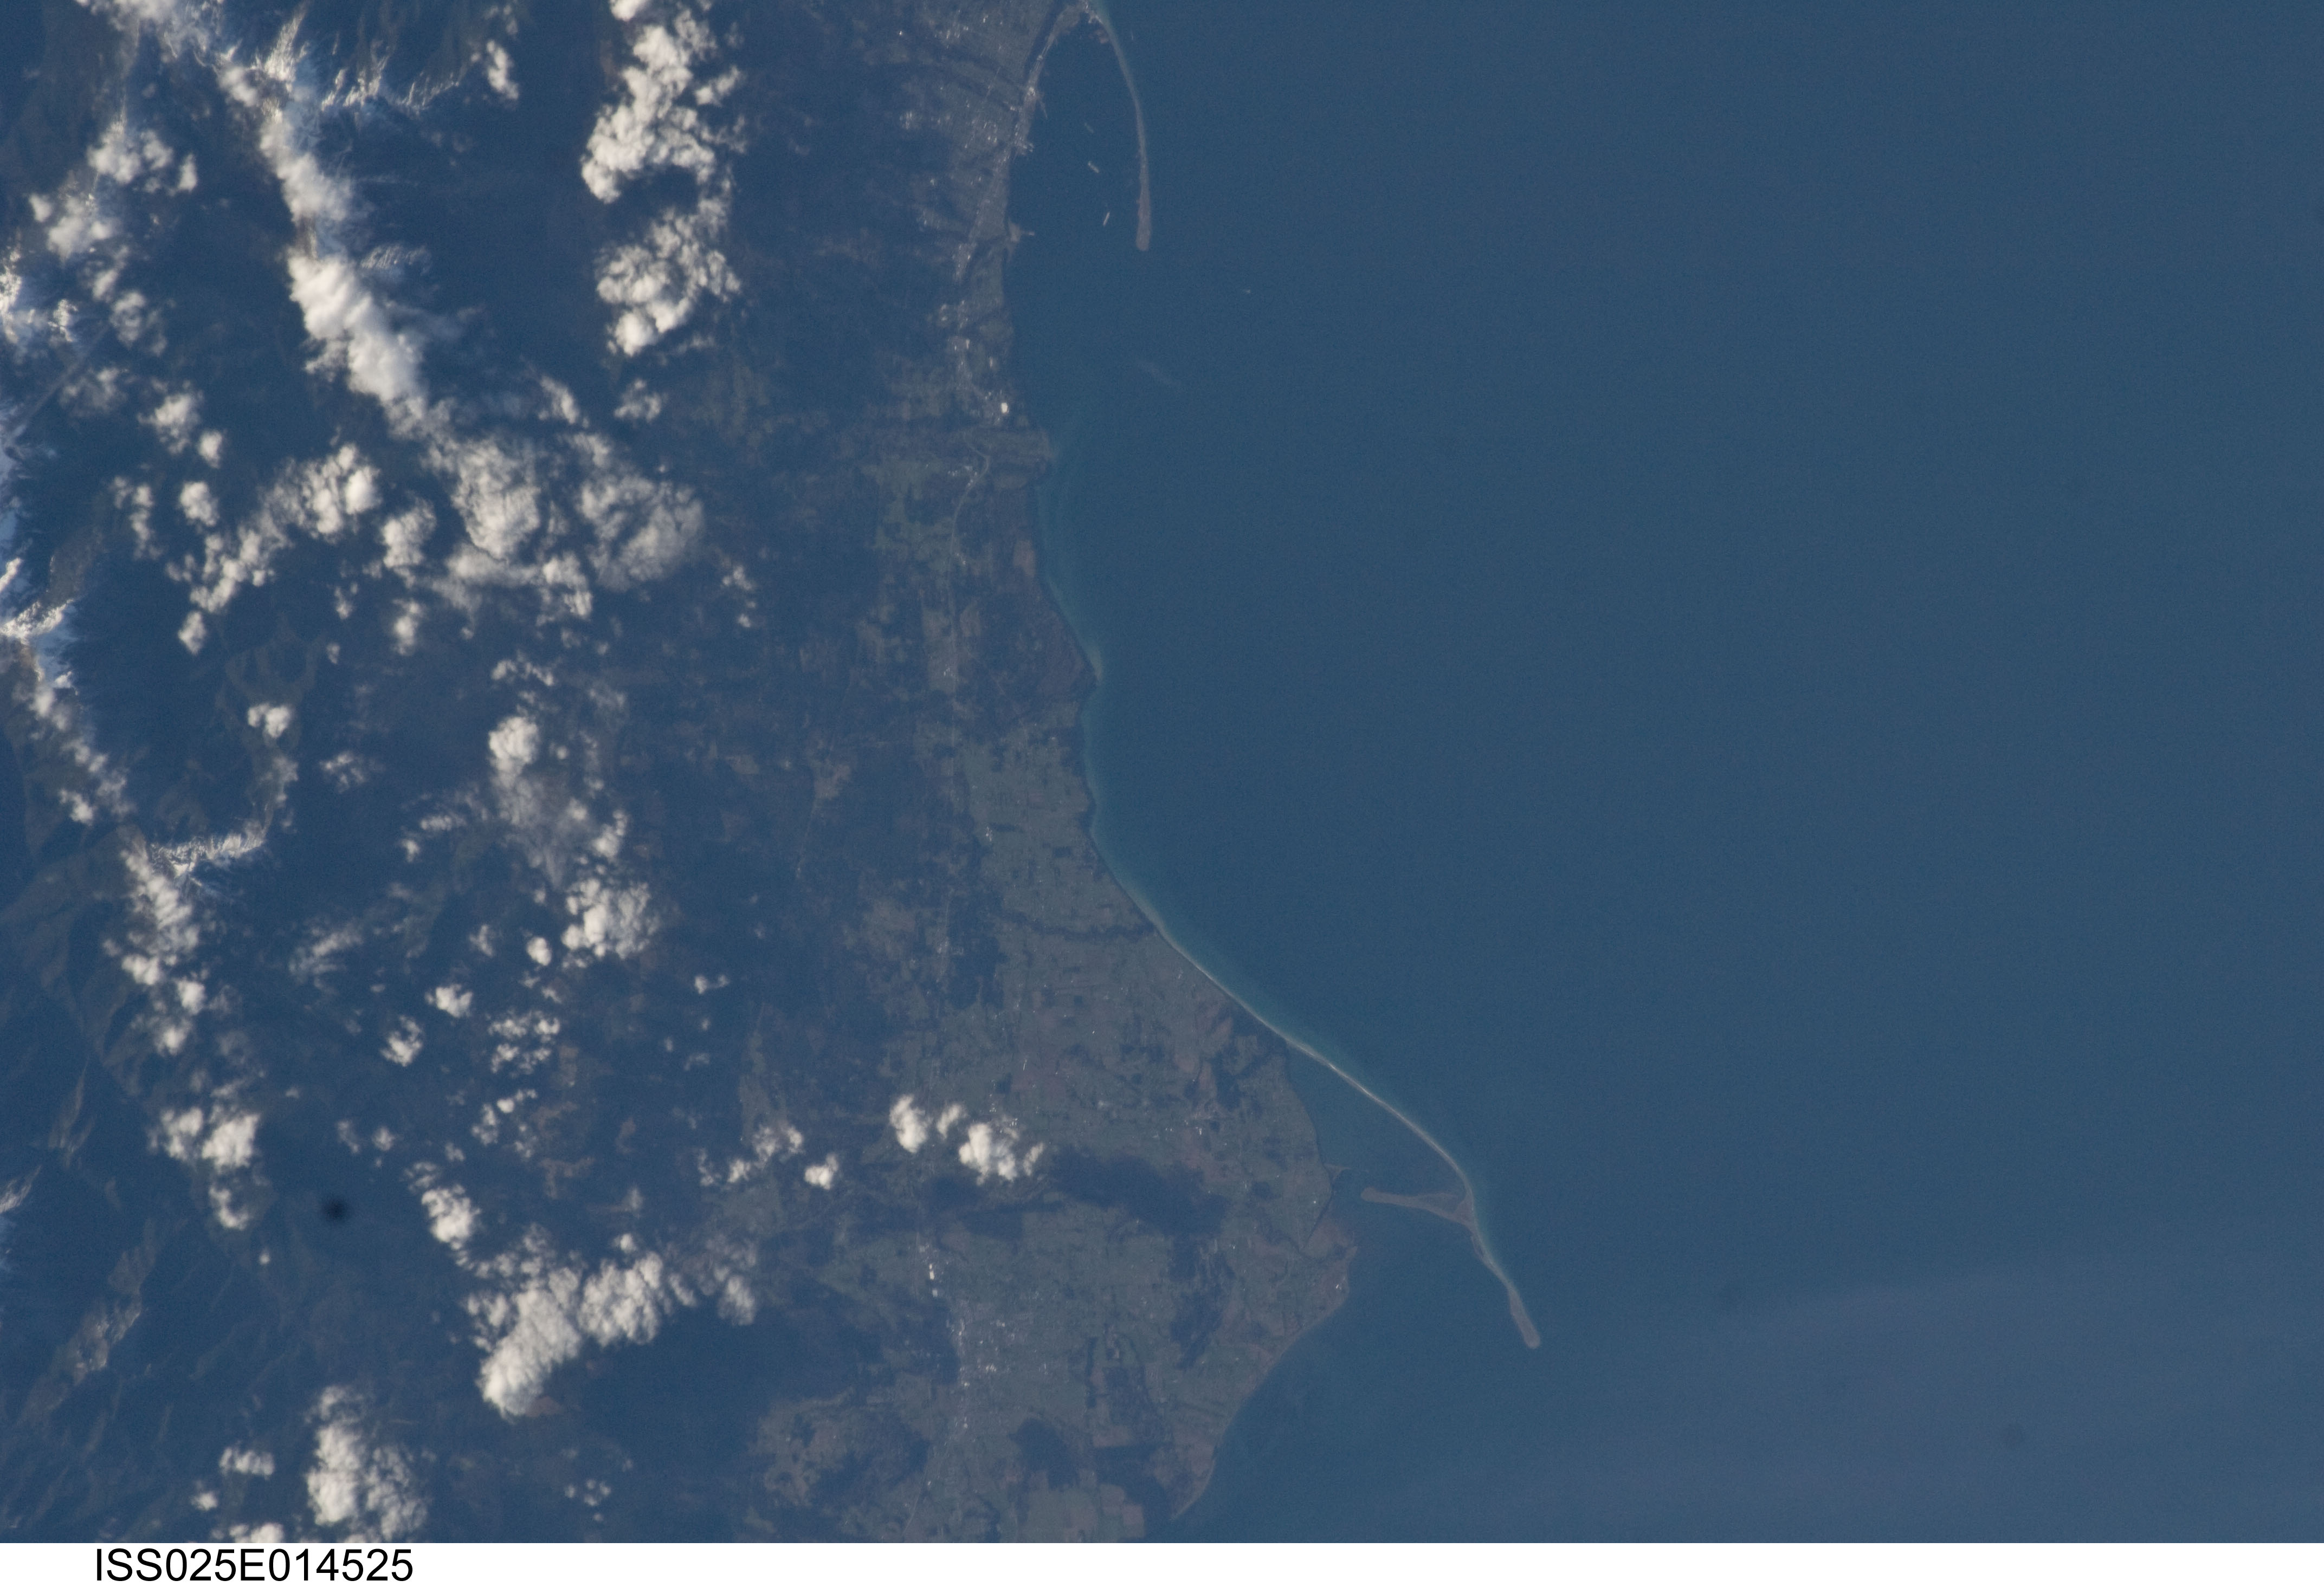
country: USA-WASHINGTON
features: PORT ANGLES, SEQUIM, SPITS, FOR., MTS.
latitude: 48.1
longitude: -123.3
